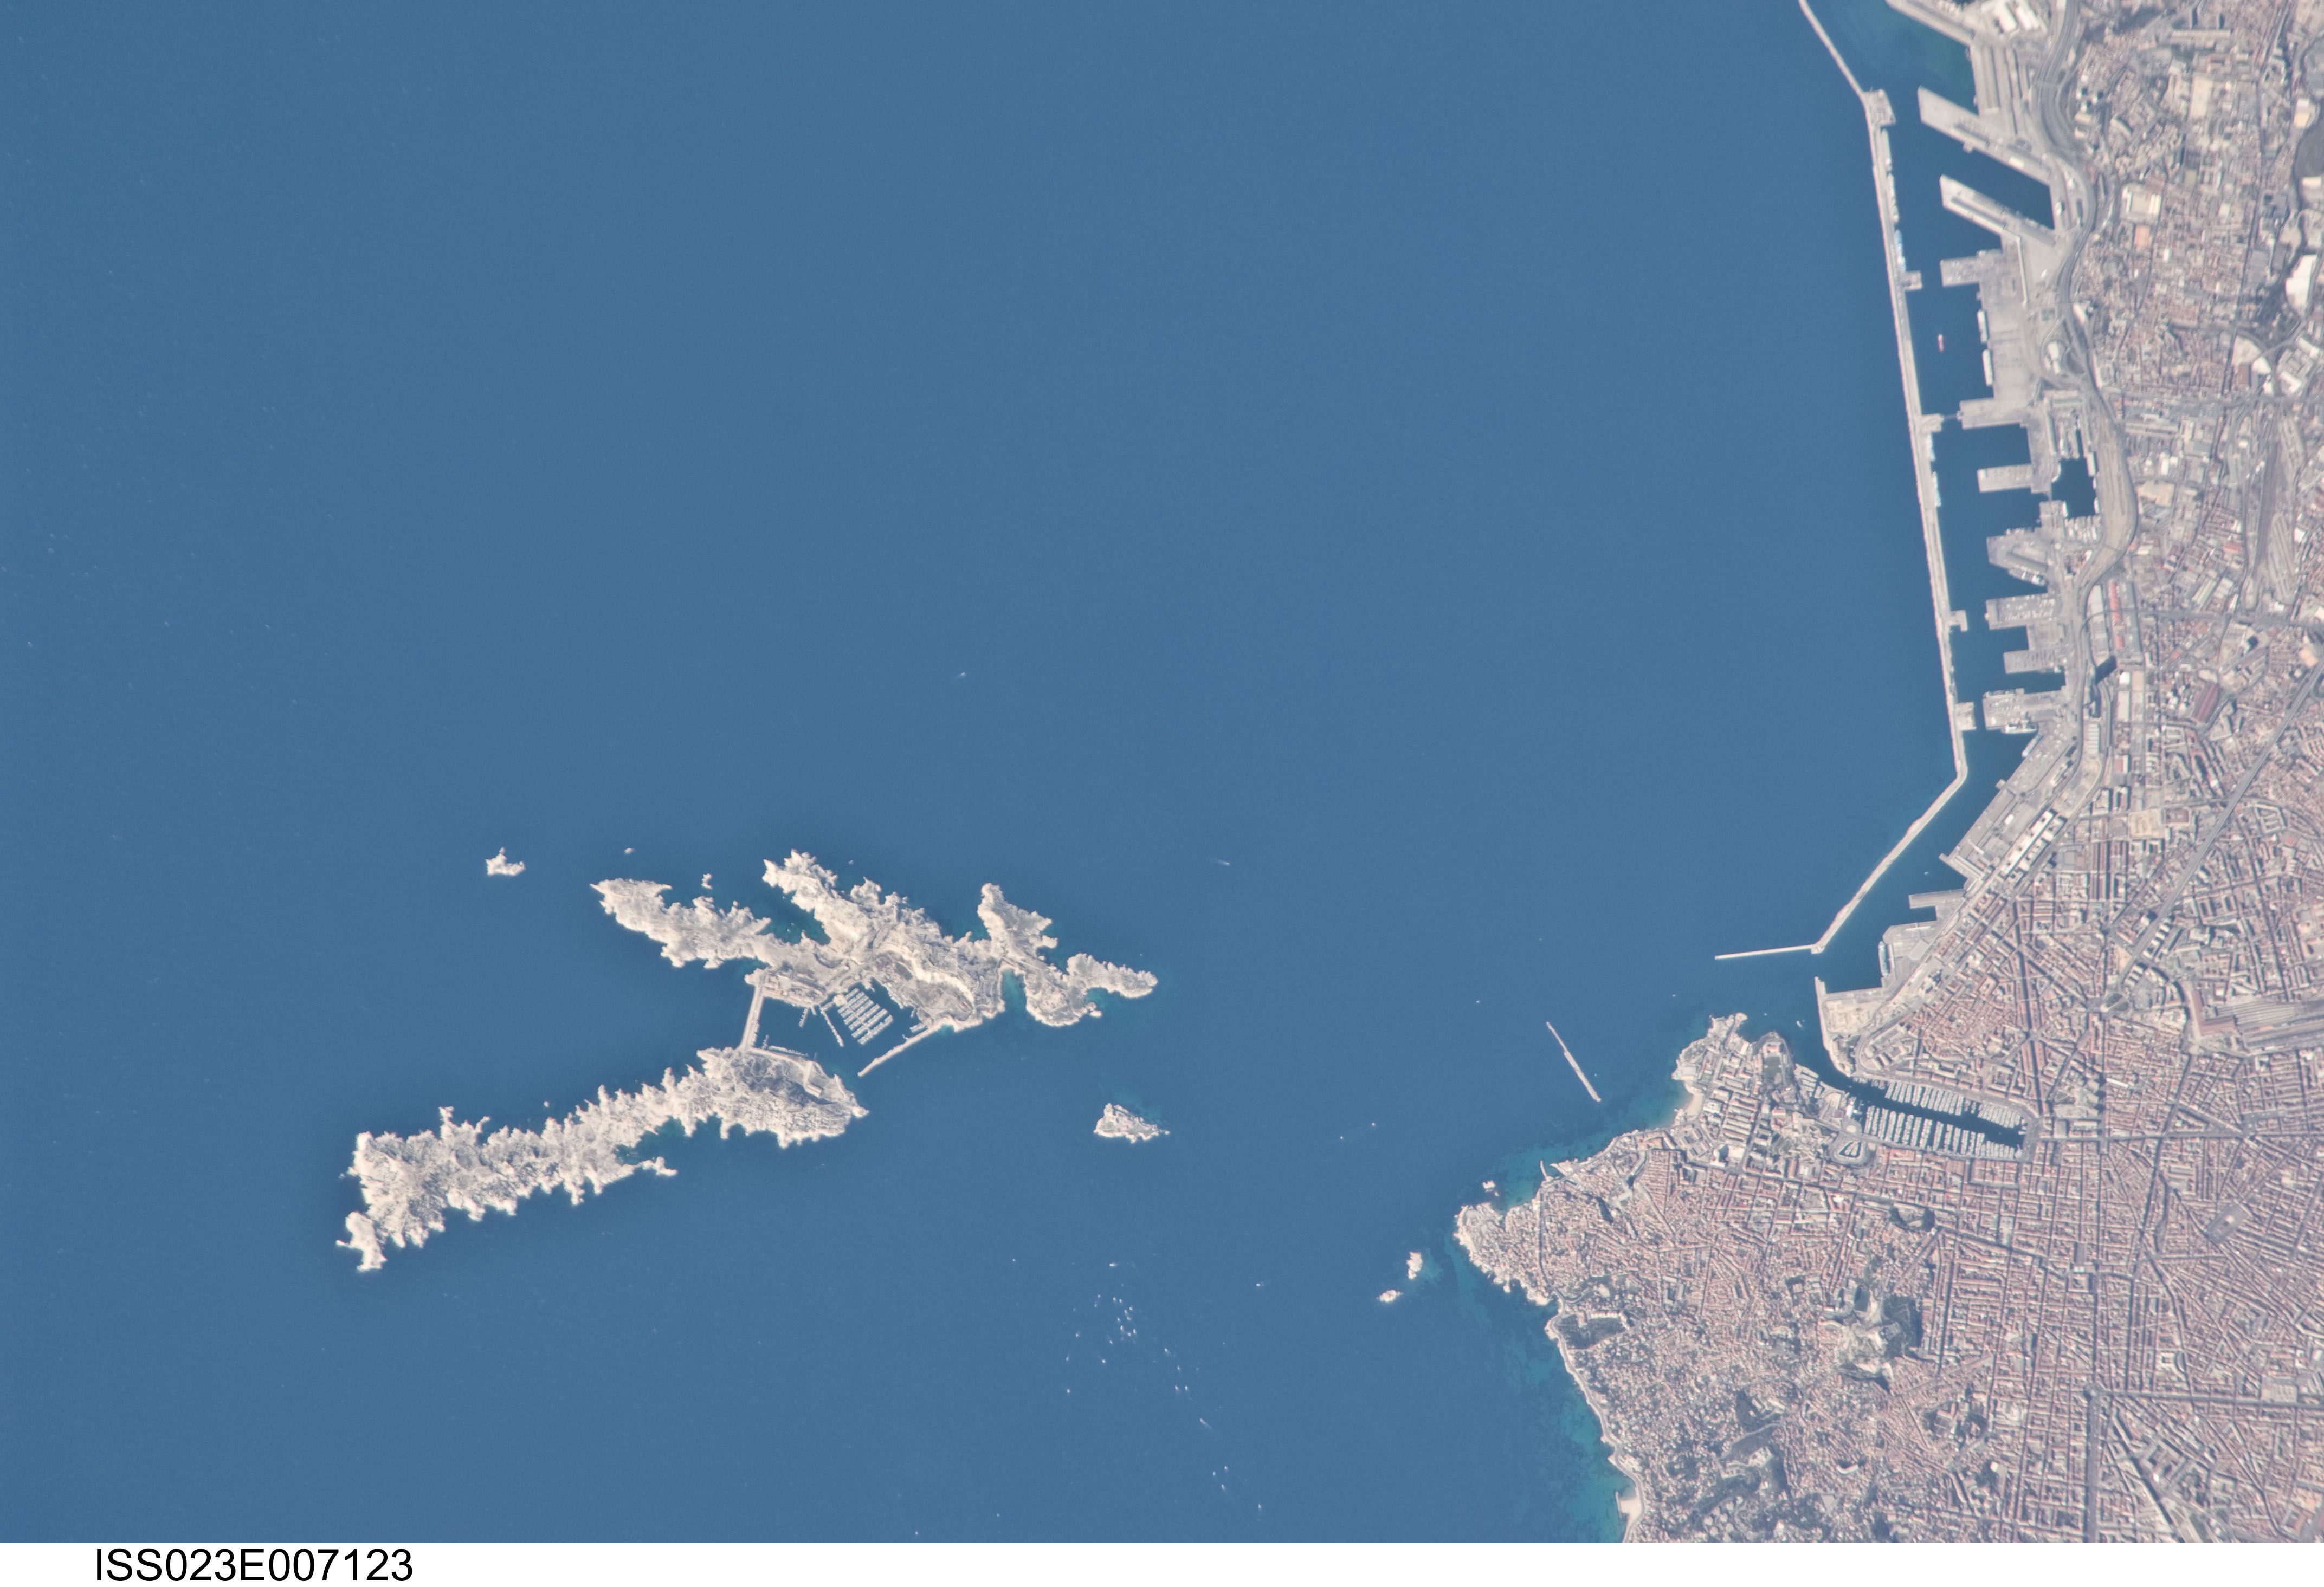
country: FRANCE
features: MARSEILLE, POMEGUES I., COAST
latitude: 43.3
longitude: 5.3
